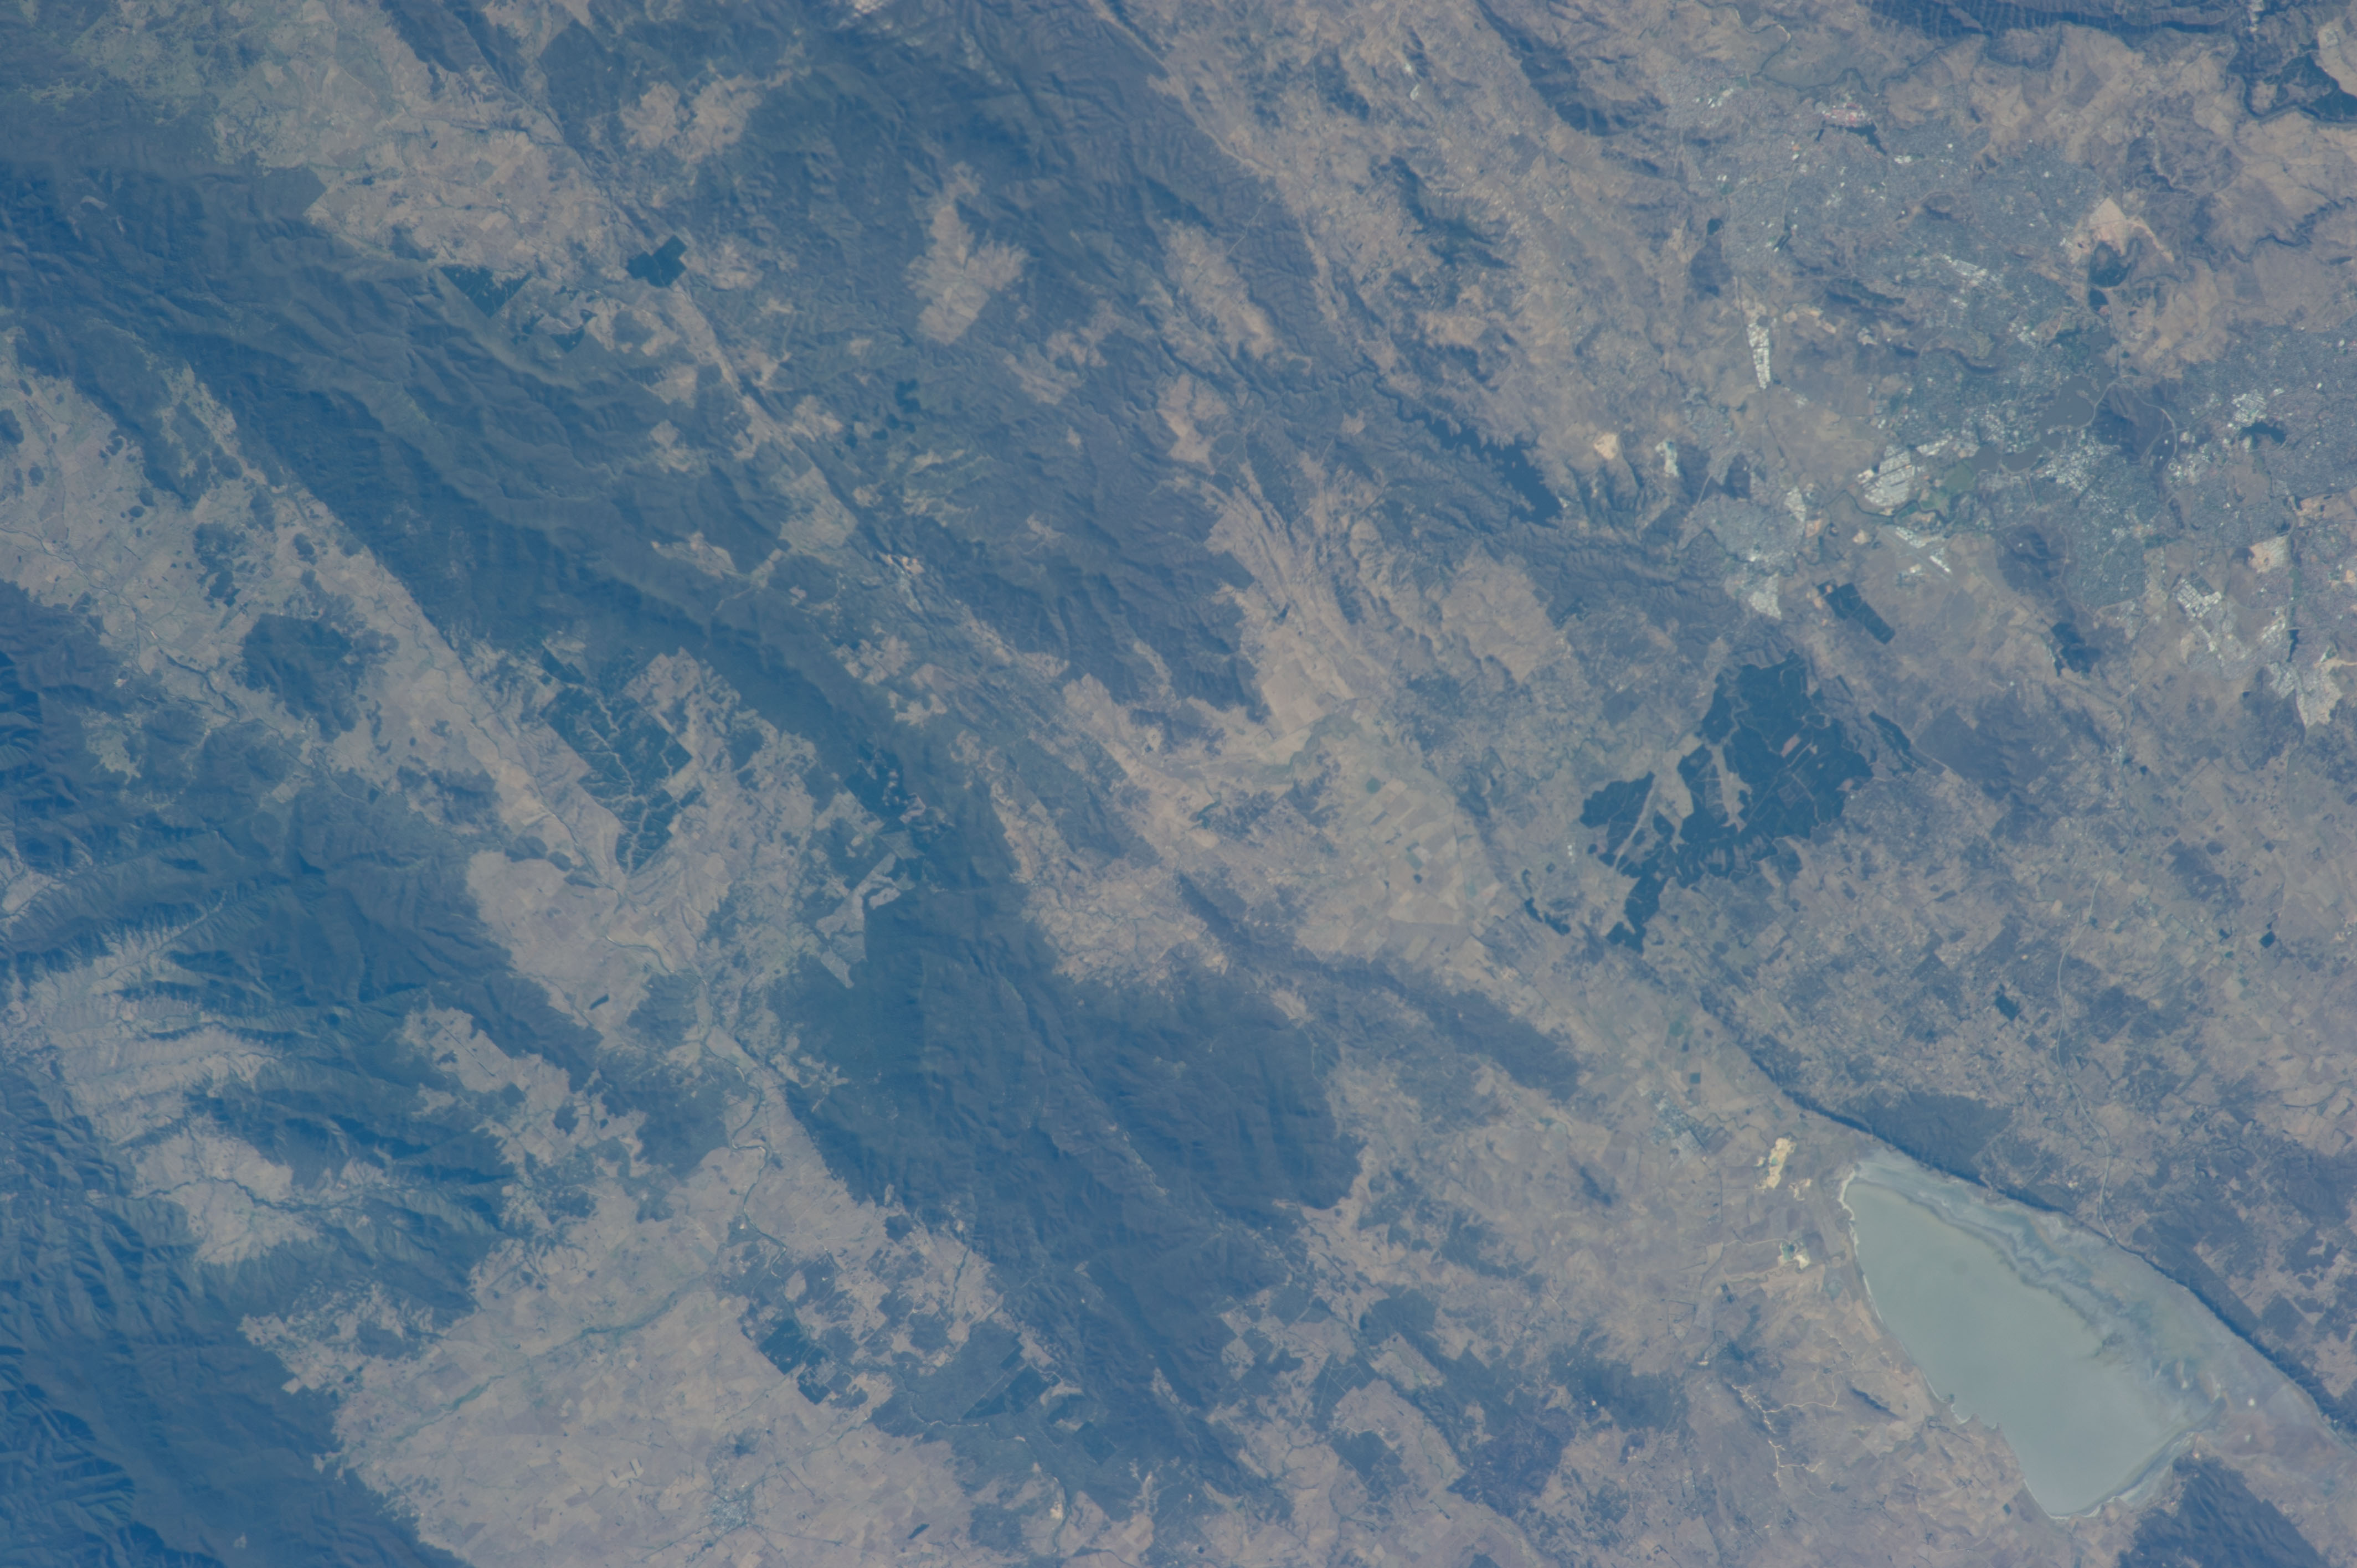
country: AUSTRALIA-NSW
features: CANBERRA, L. GEORGE, AUSTRALIAN ALPS MTS.
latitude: -35.4
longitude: 149.4
